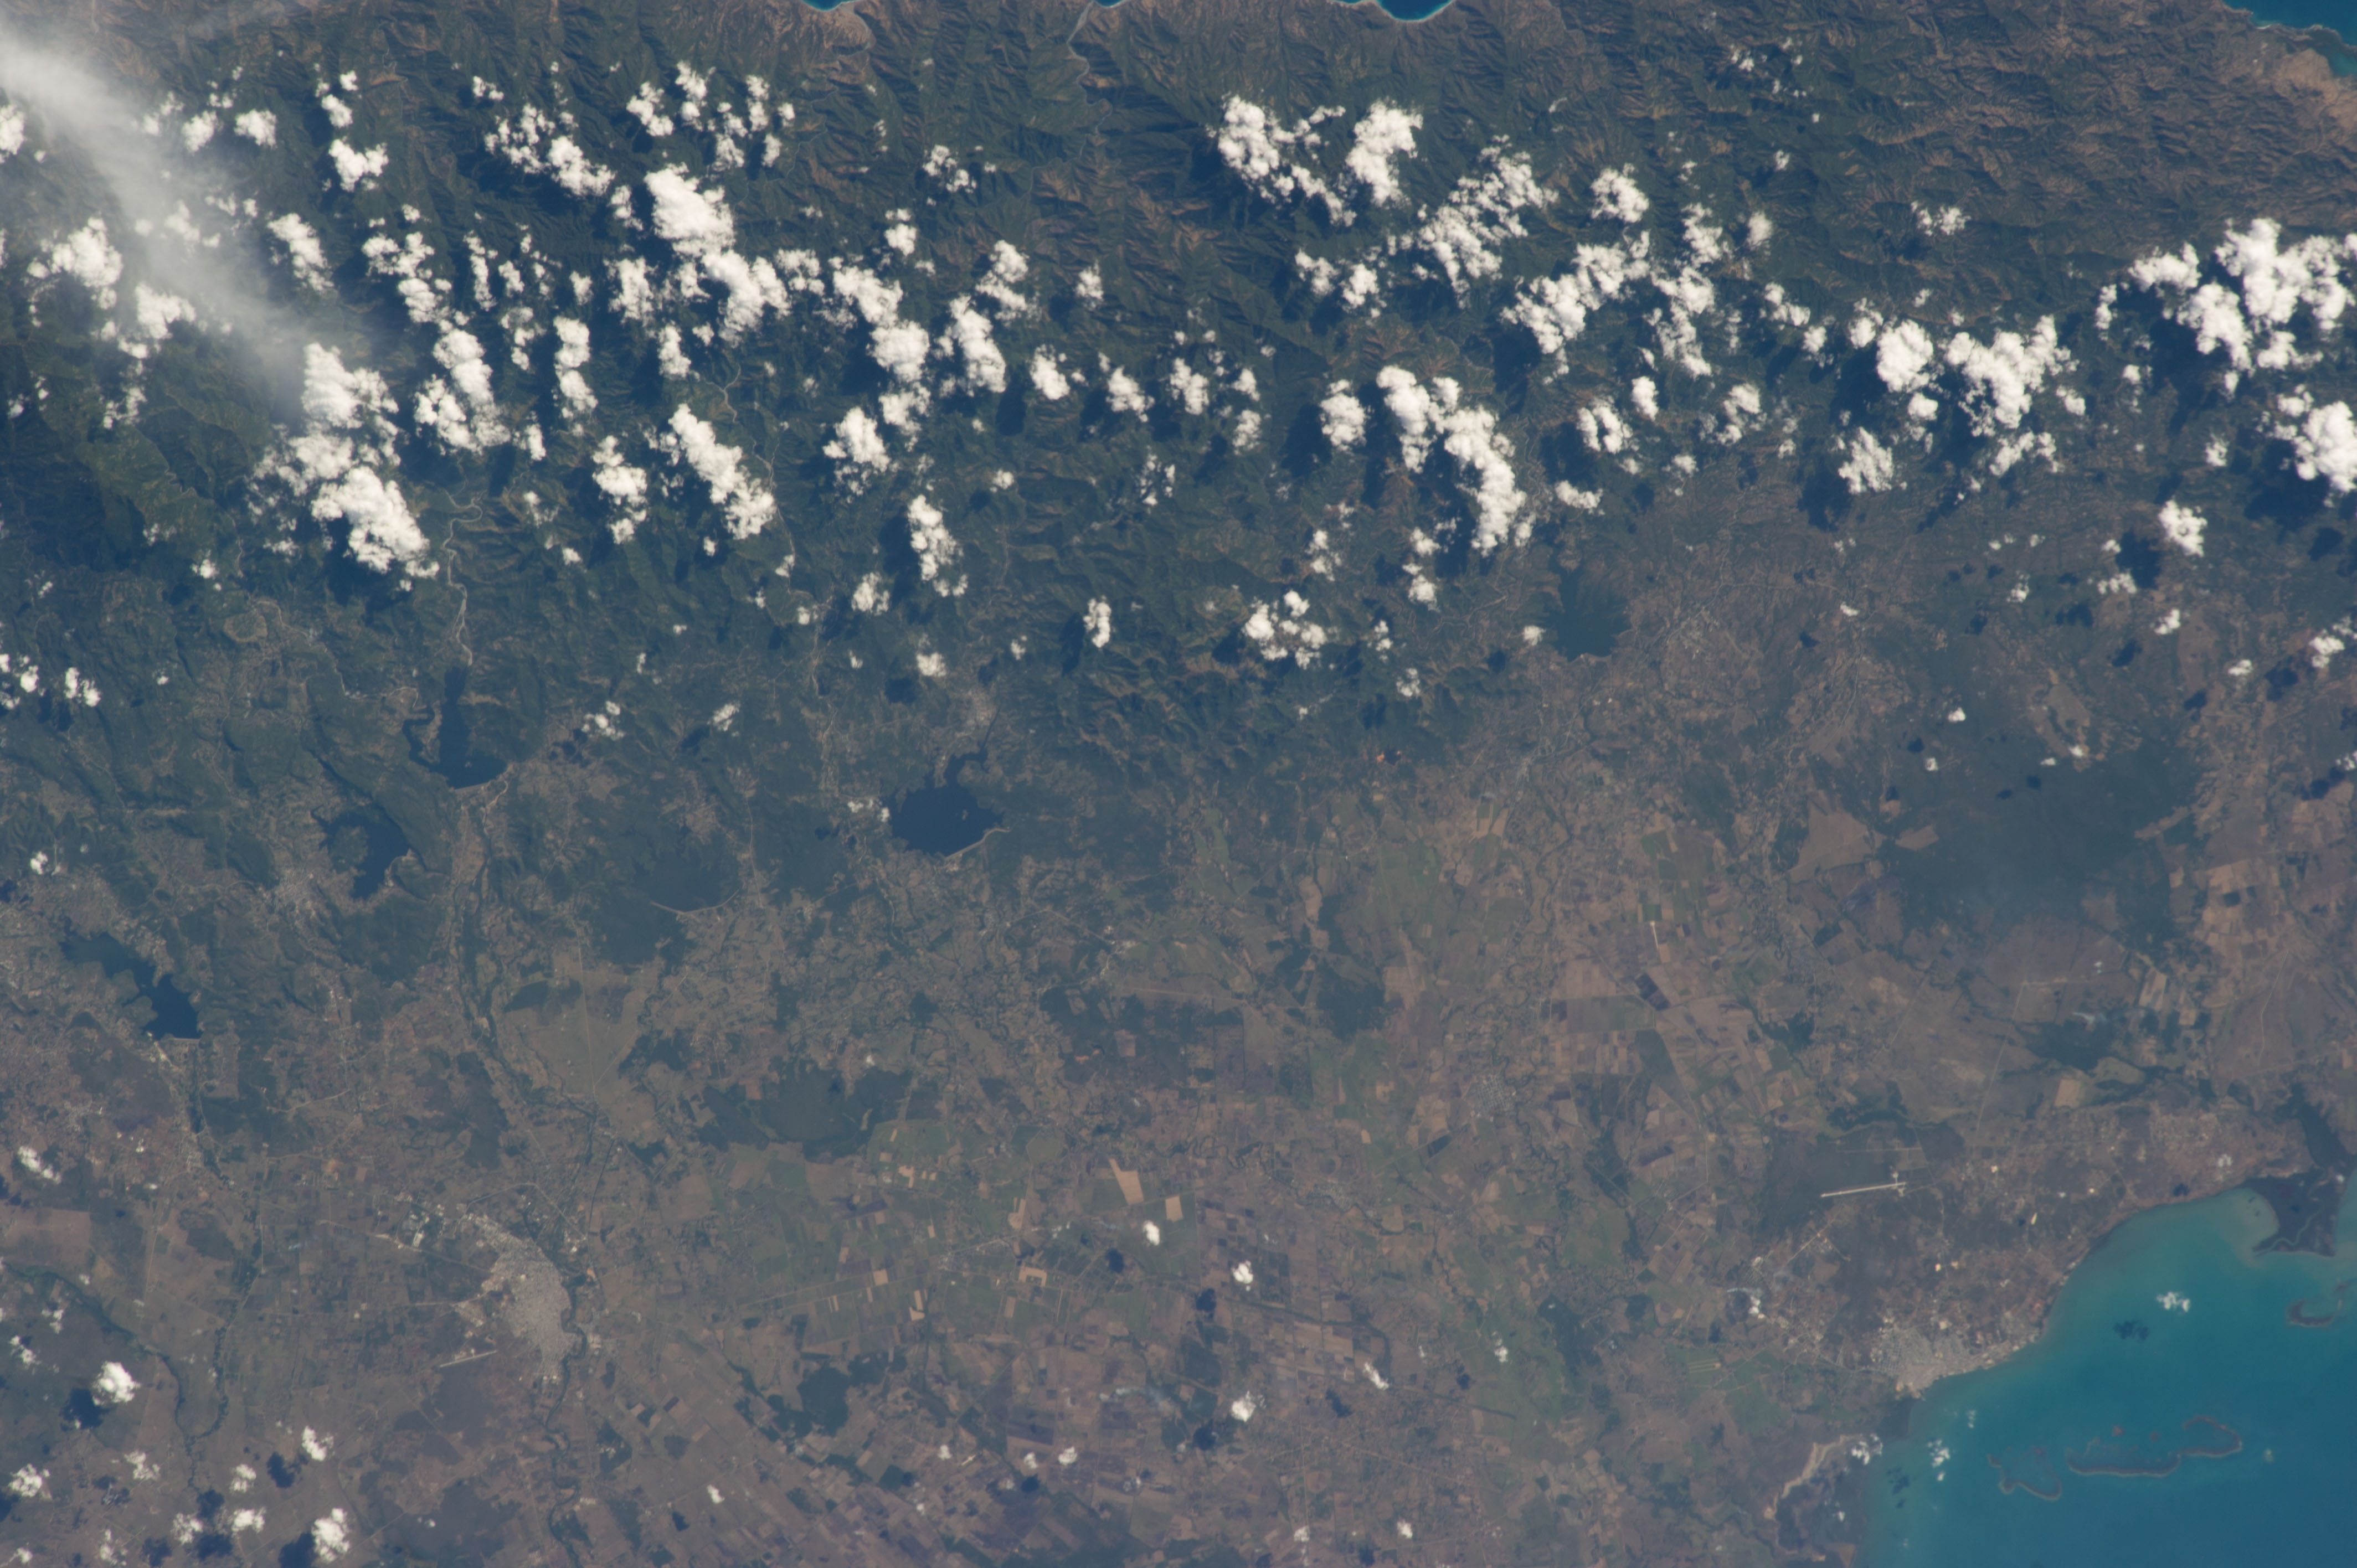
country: CUBA
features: MANZANILLO, GRANMA, PALMARITO, BUEY ARRIBA, YARA
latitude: 20.2
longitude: -76.8
